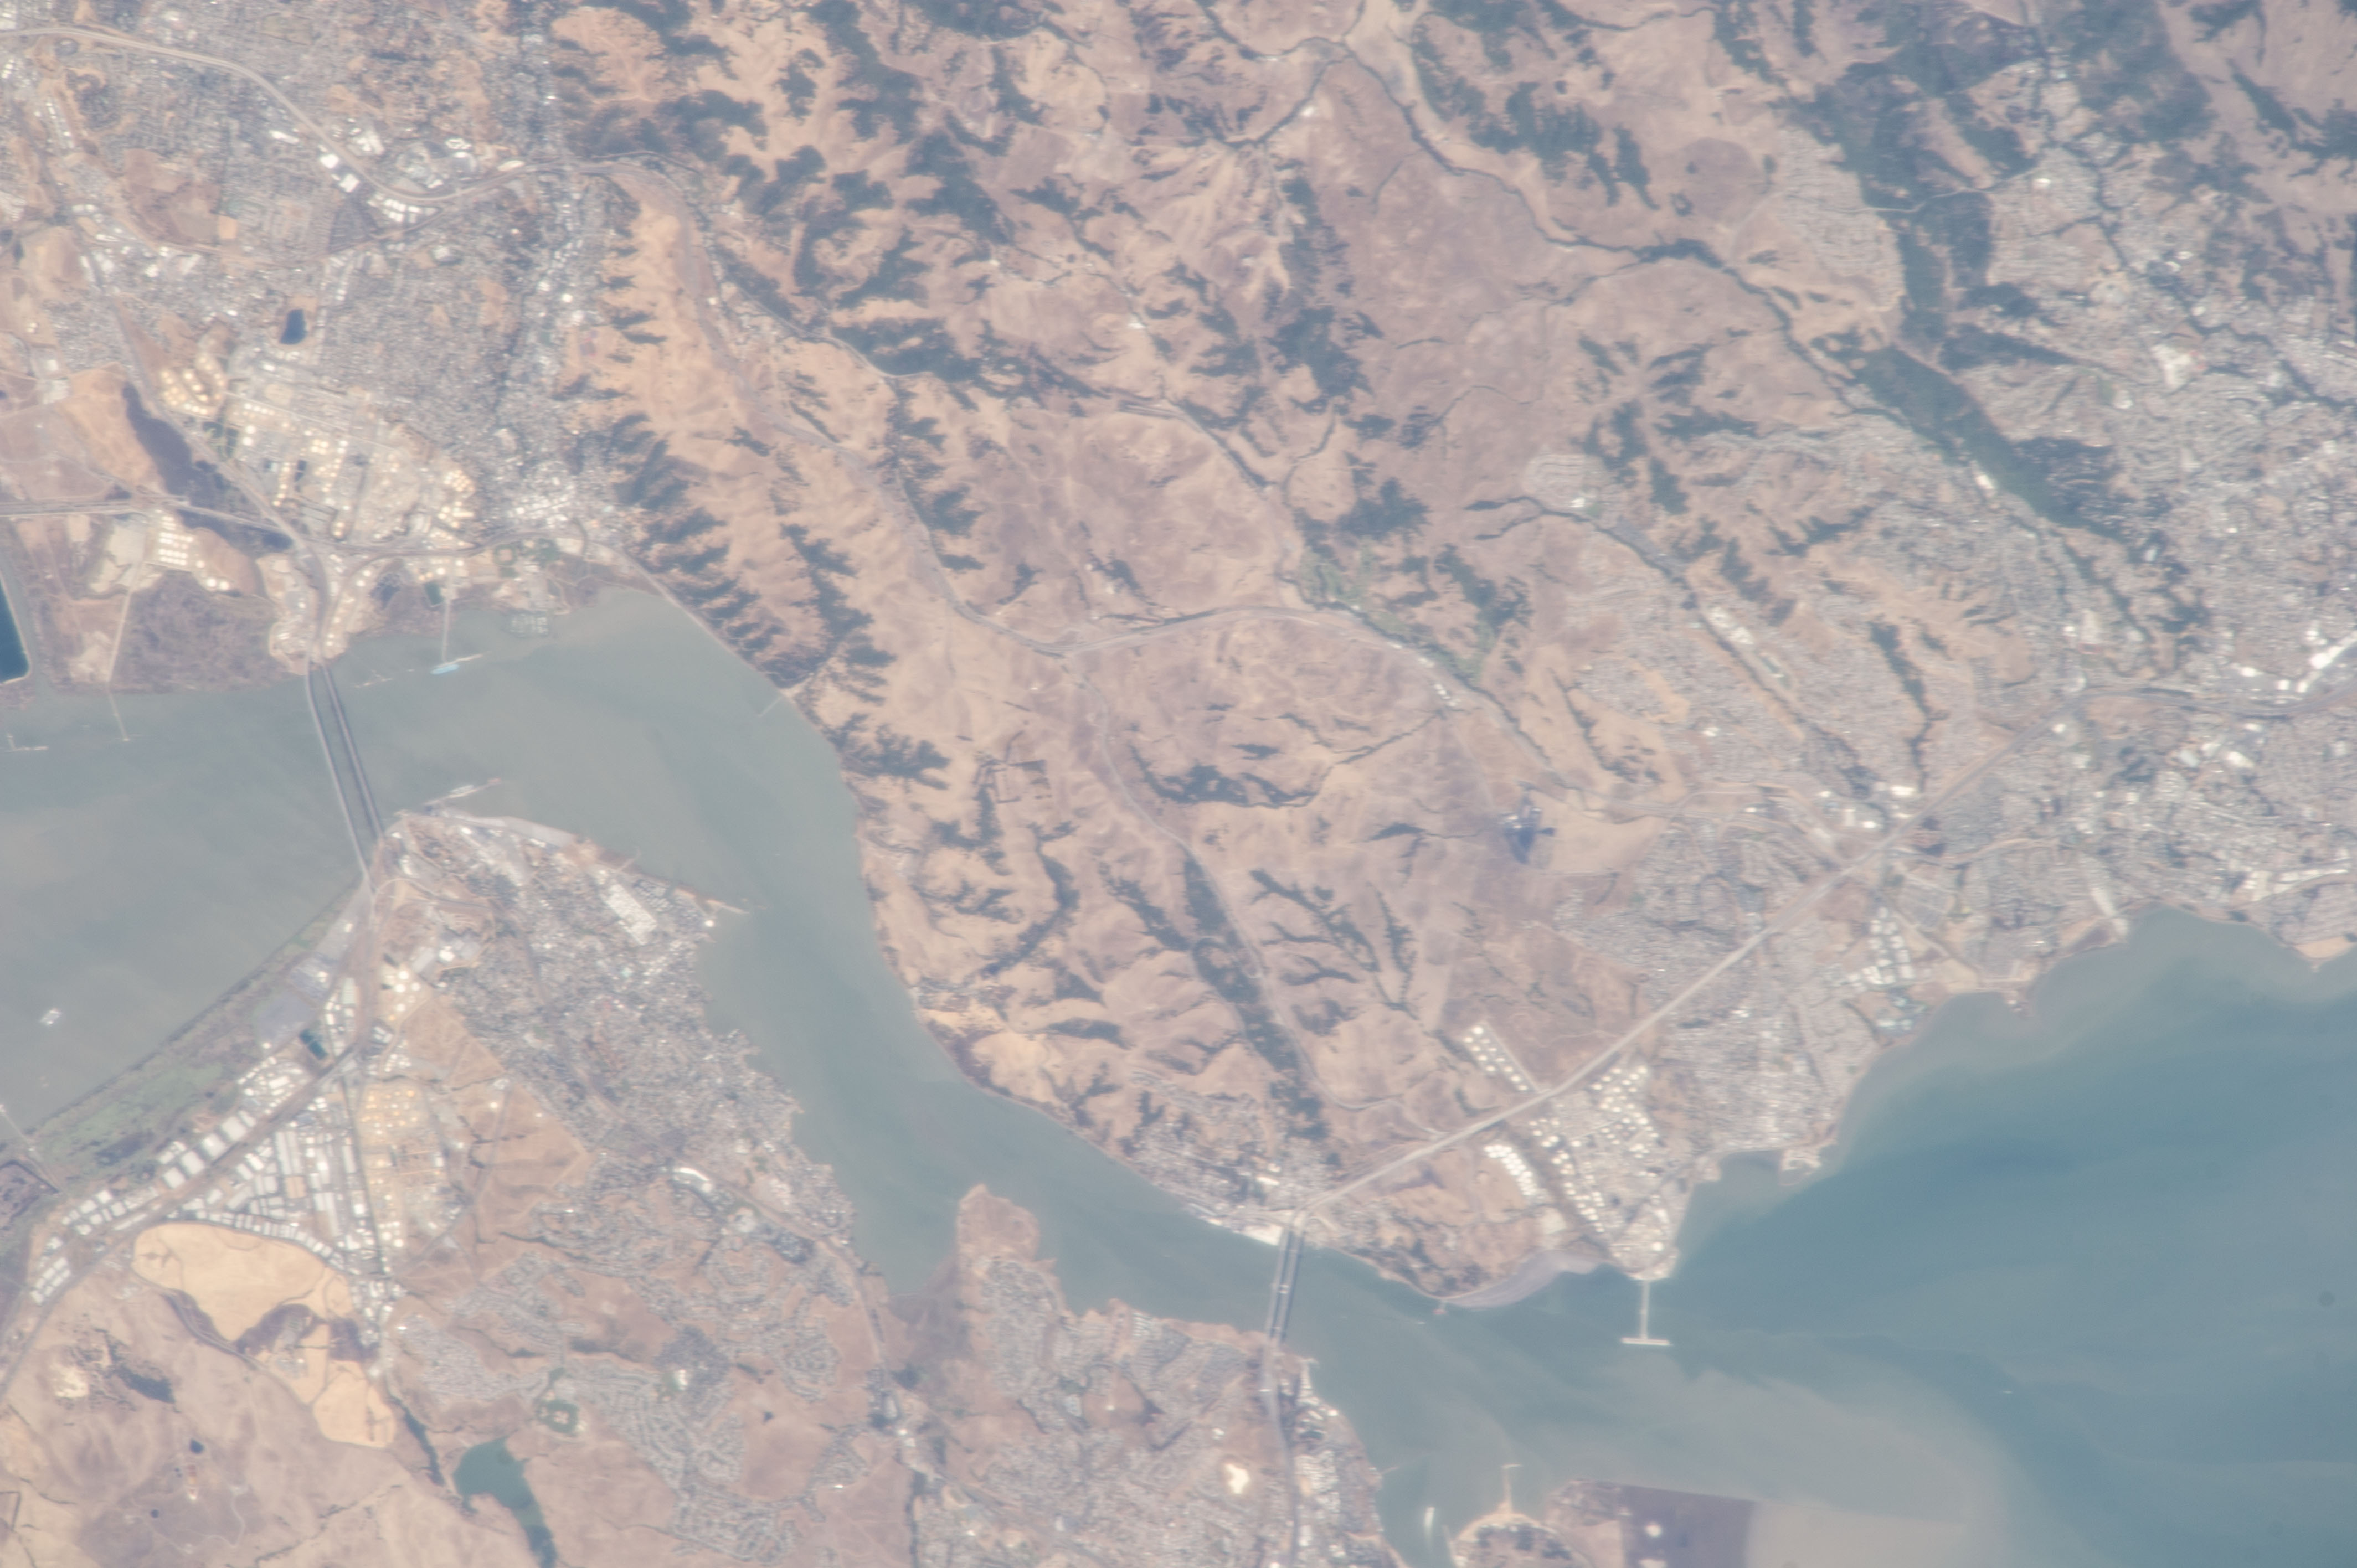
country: USA-CALIFORNIA
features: B.
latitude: 38.0
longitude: -122.2
